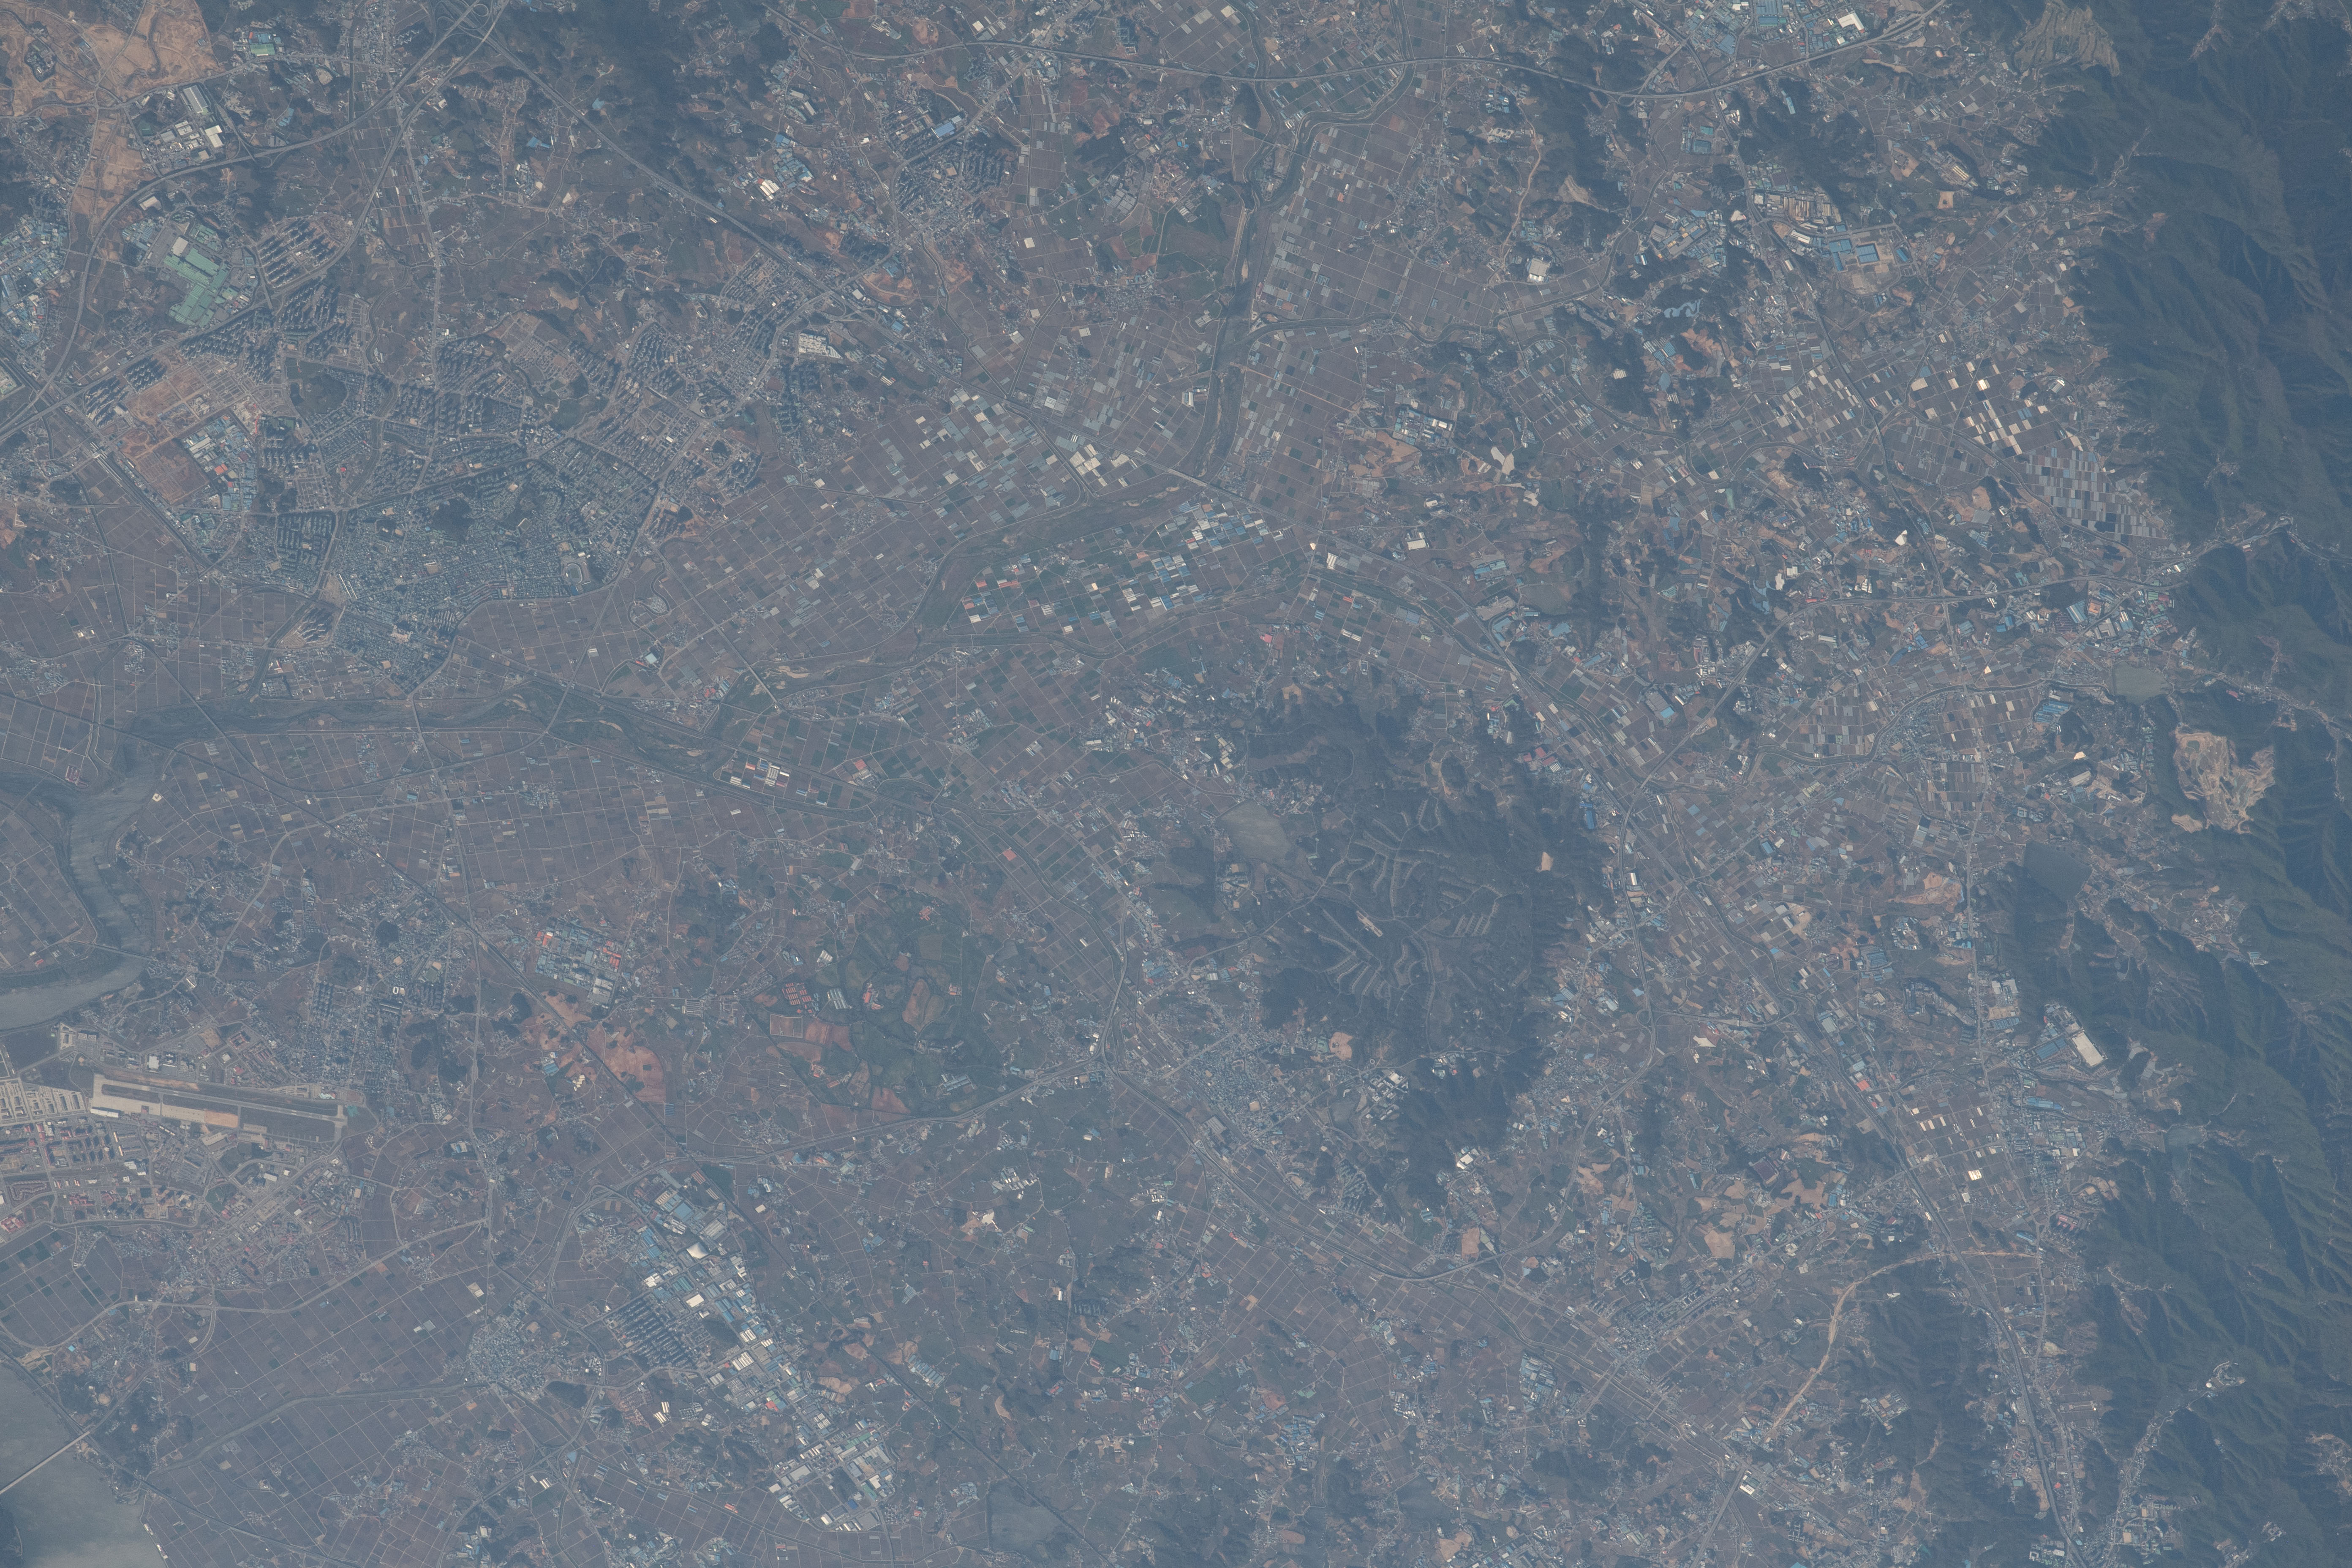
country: SOUTH KOREA
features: USAG HUMPHREYS,SOUTH KOREA
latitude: 36.9
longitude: 127.2
